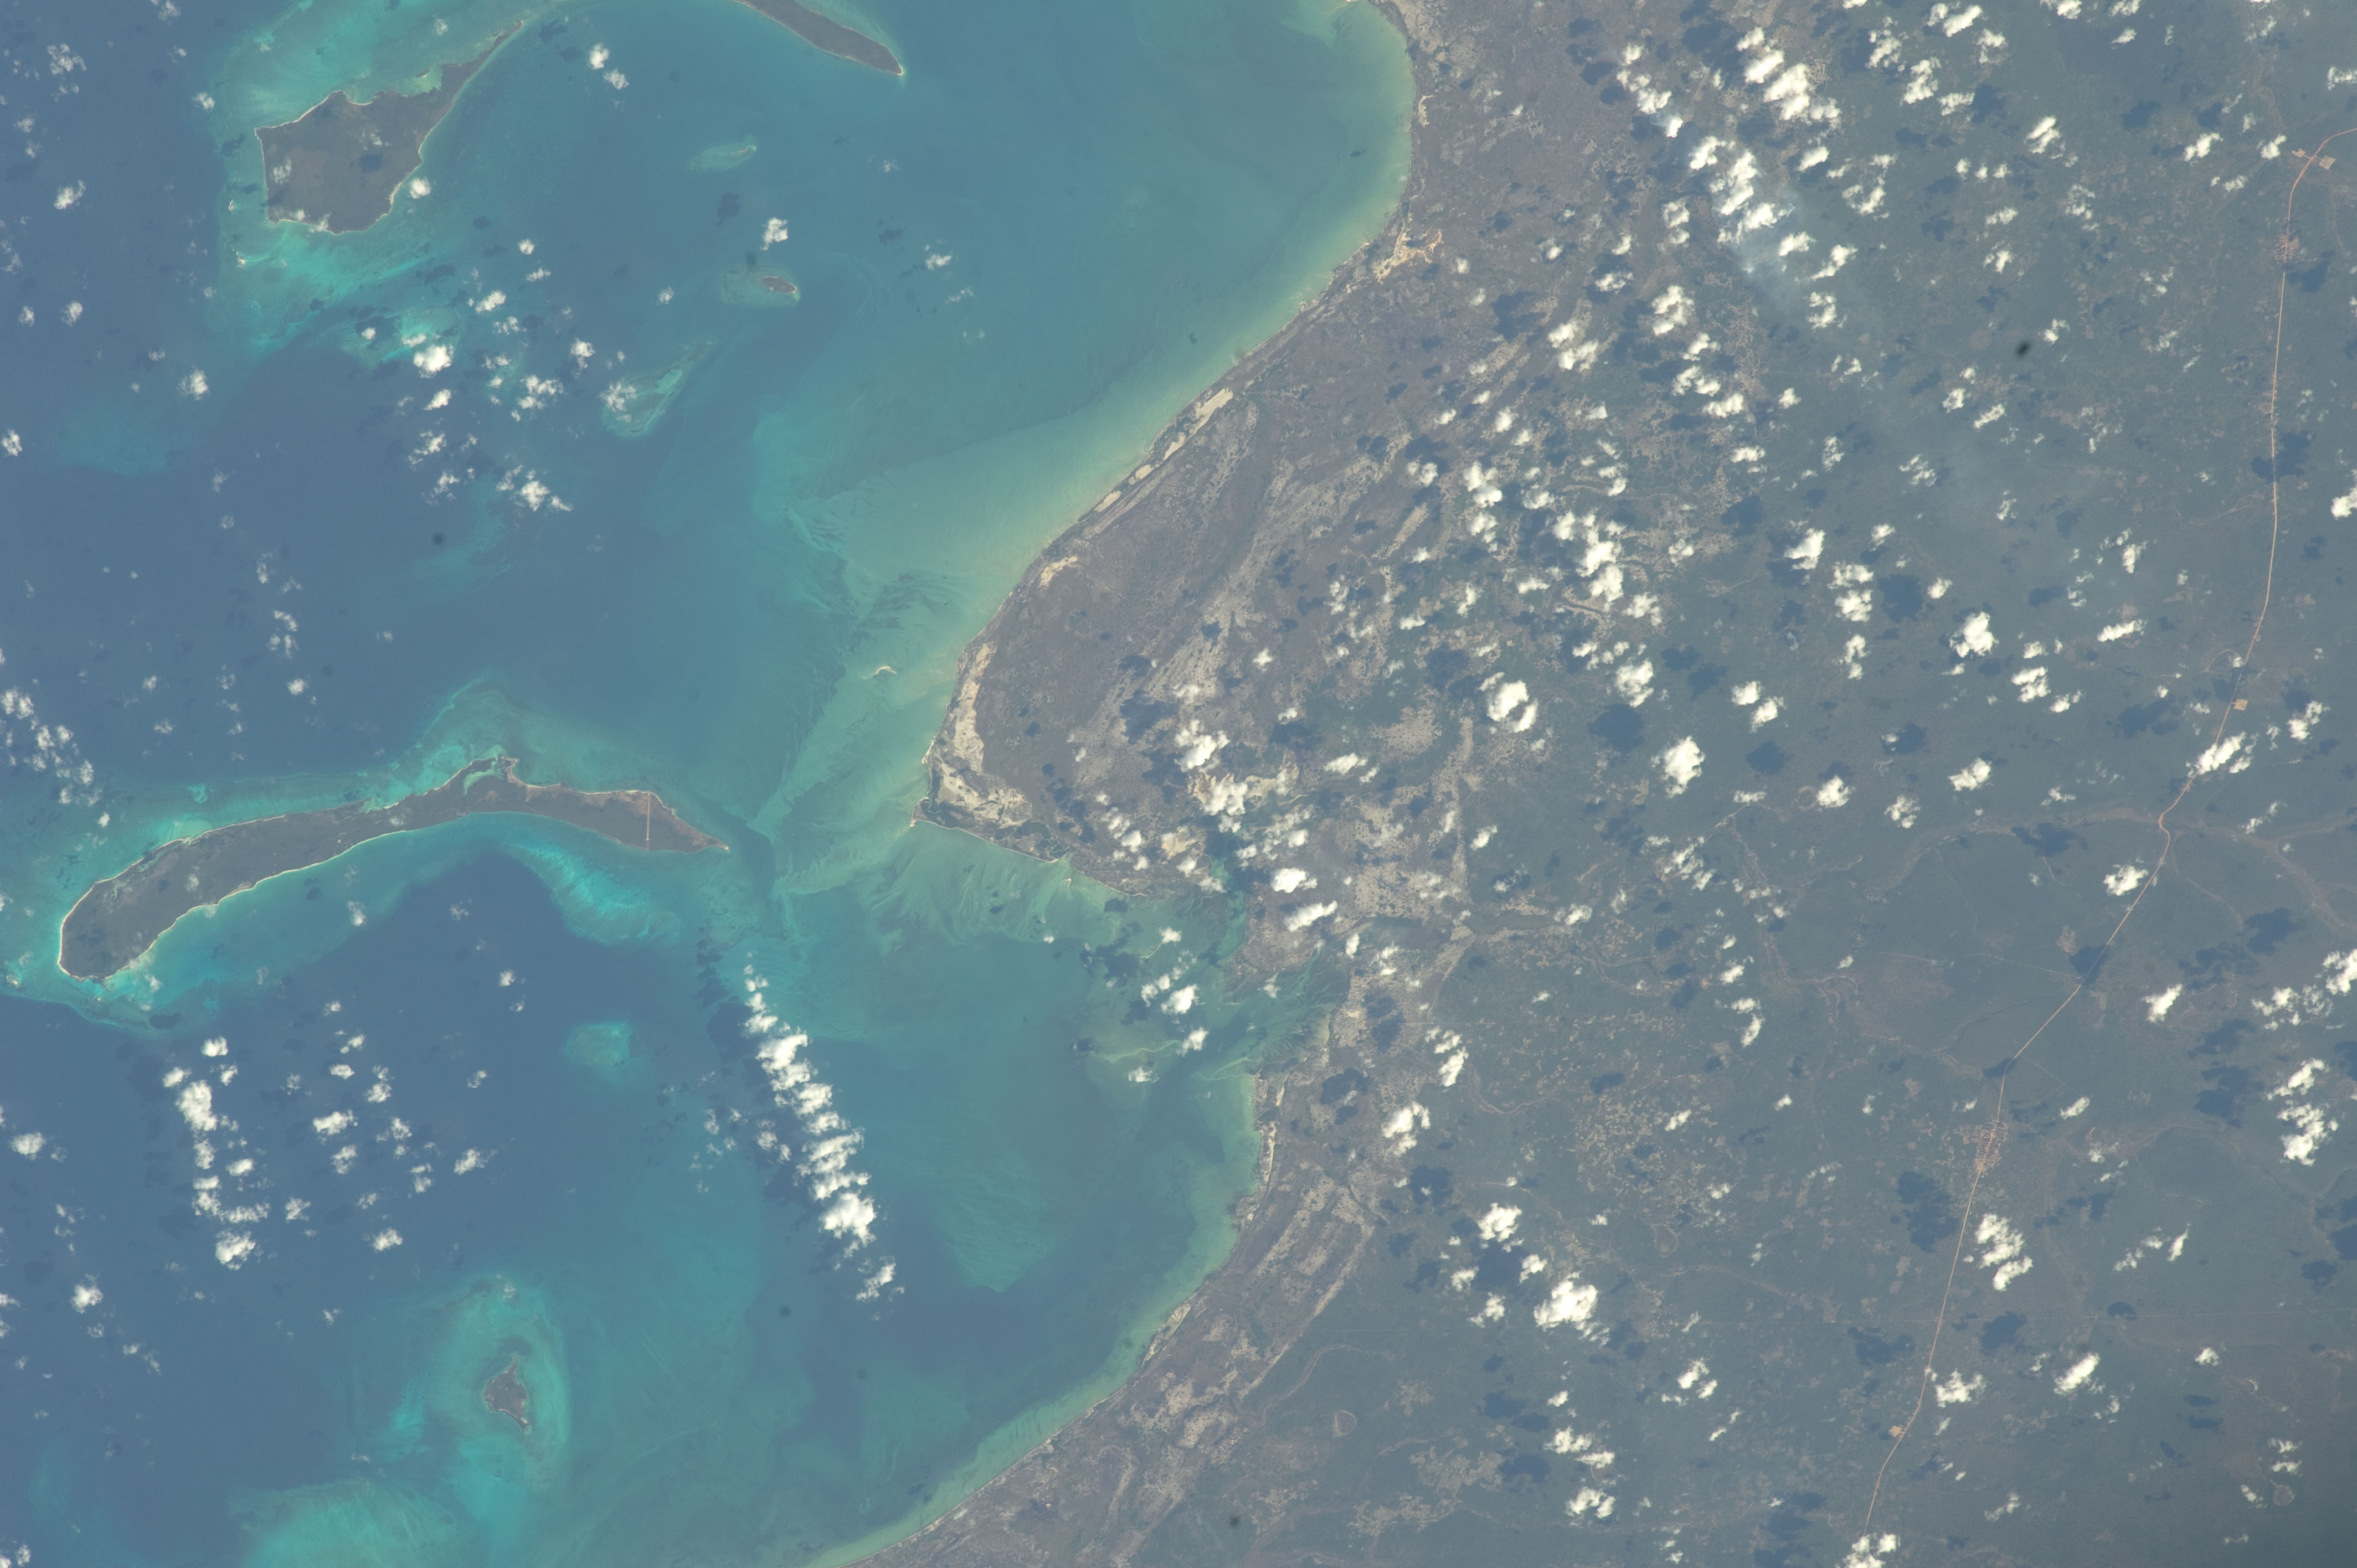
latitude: -11.0
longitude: 40.5
